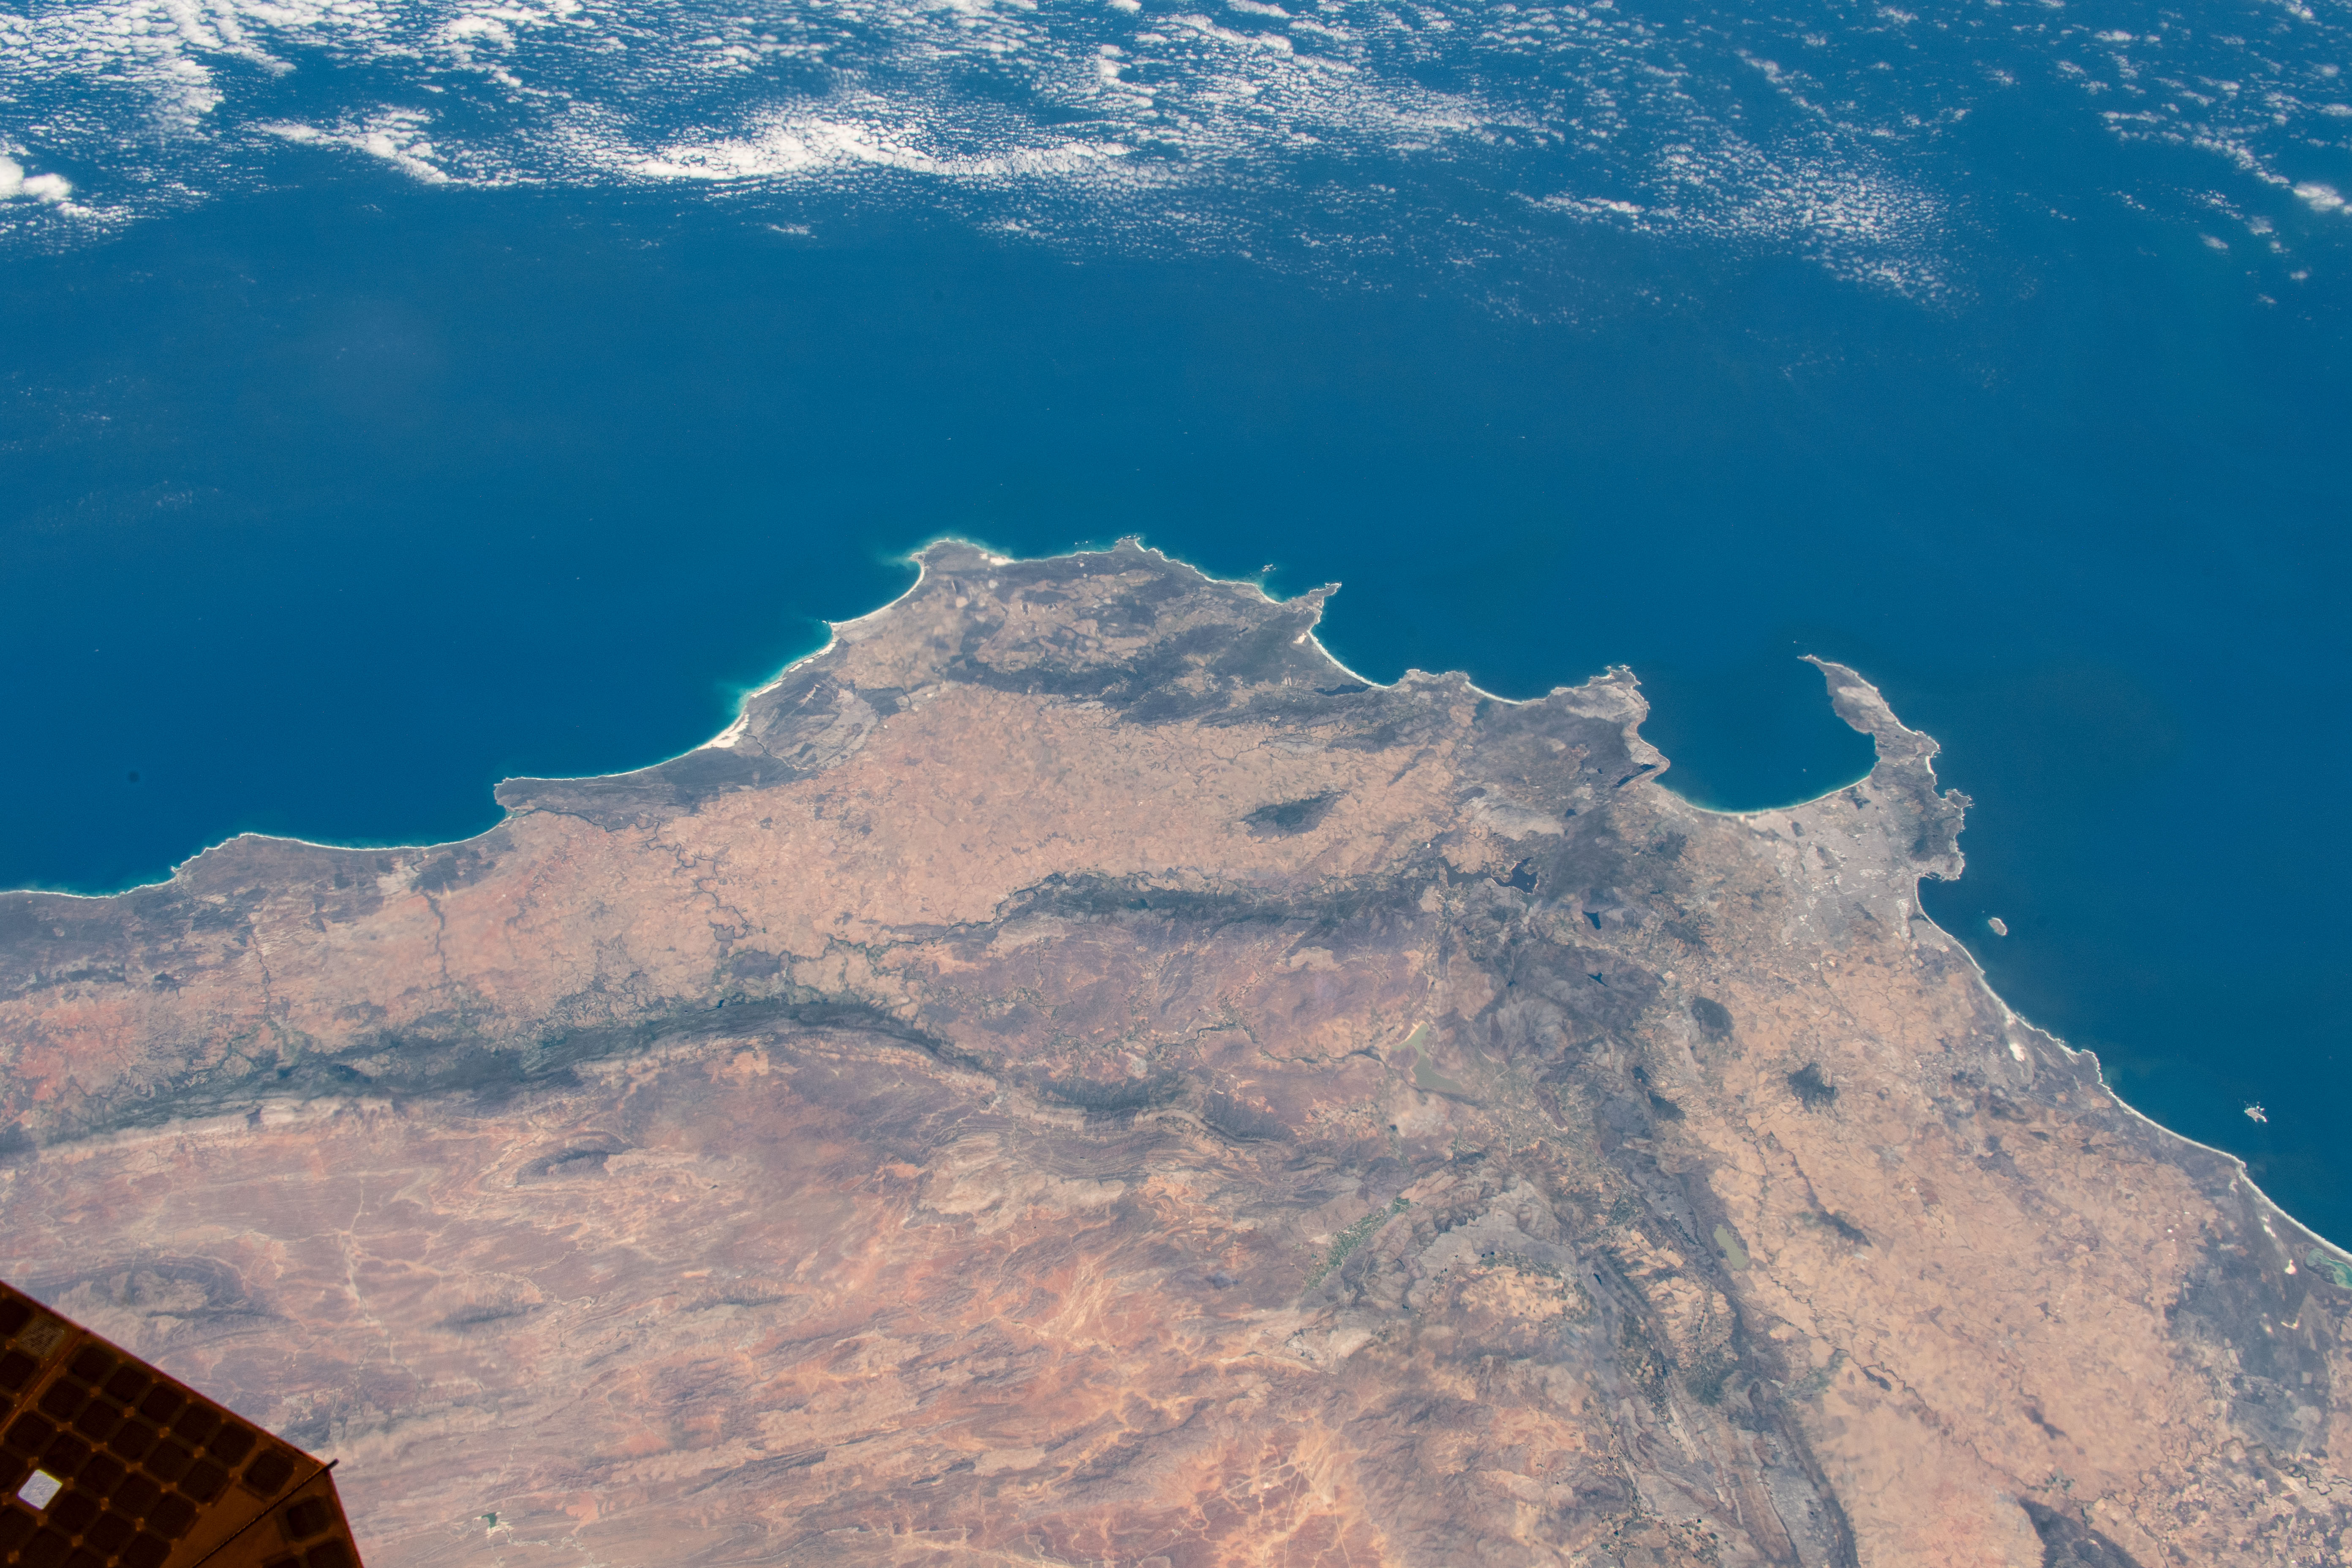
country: REPUBLIC SOUTH AFRICA
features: CAPE TOWN, AGULHAS NATIONAL PARK, RIVIERSONDEREND NATURE RESERVE, FALSE BAY
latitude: -34.0
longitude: 19.5
